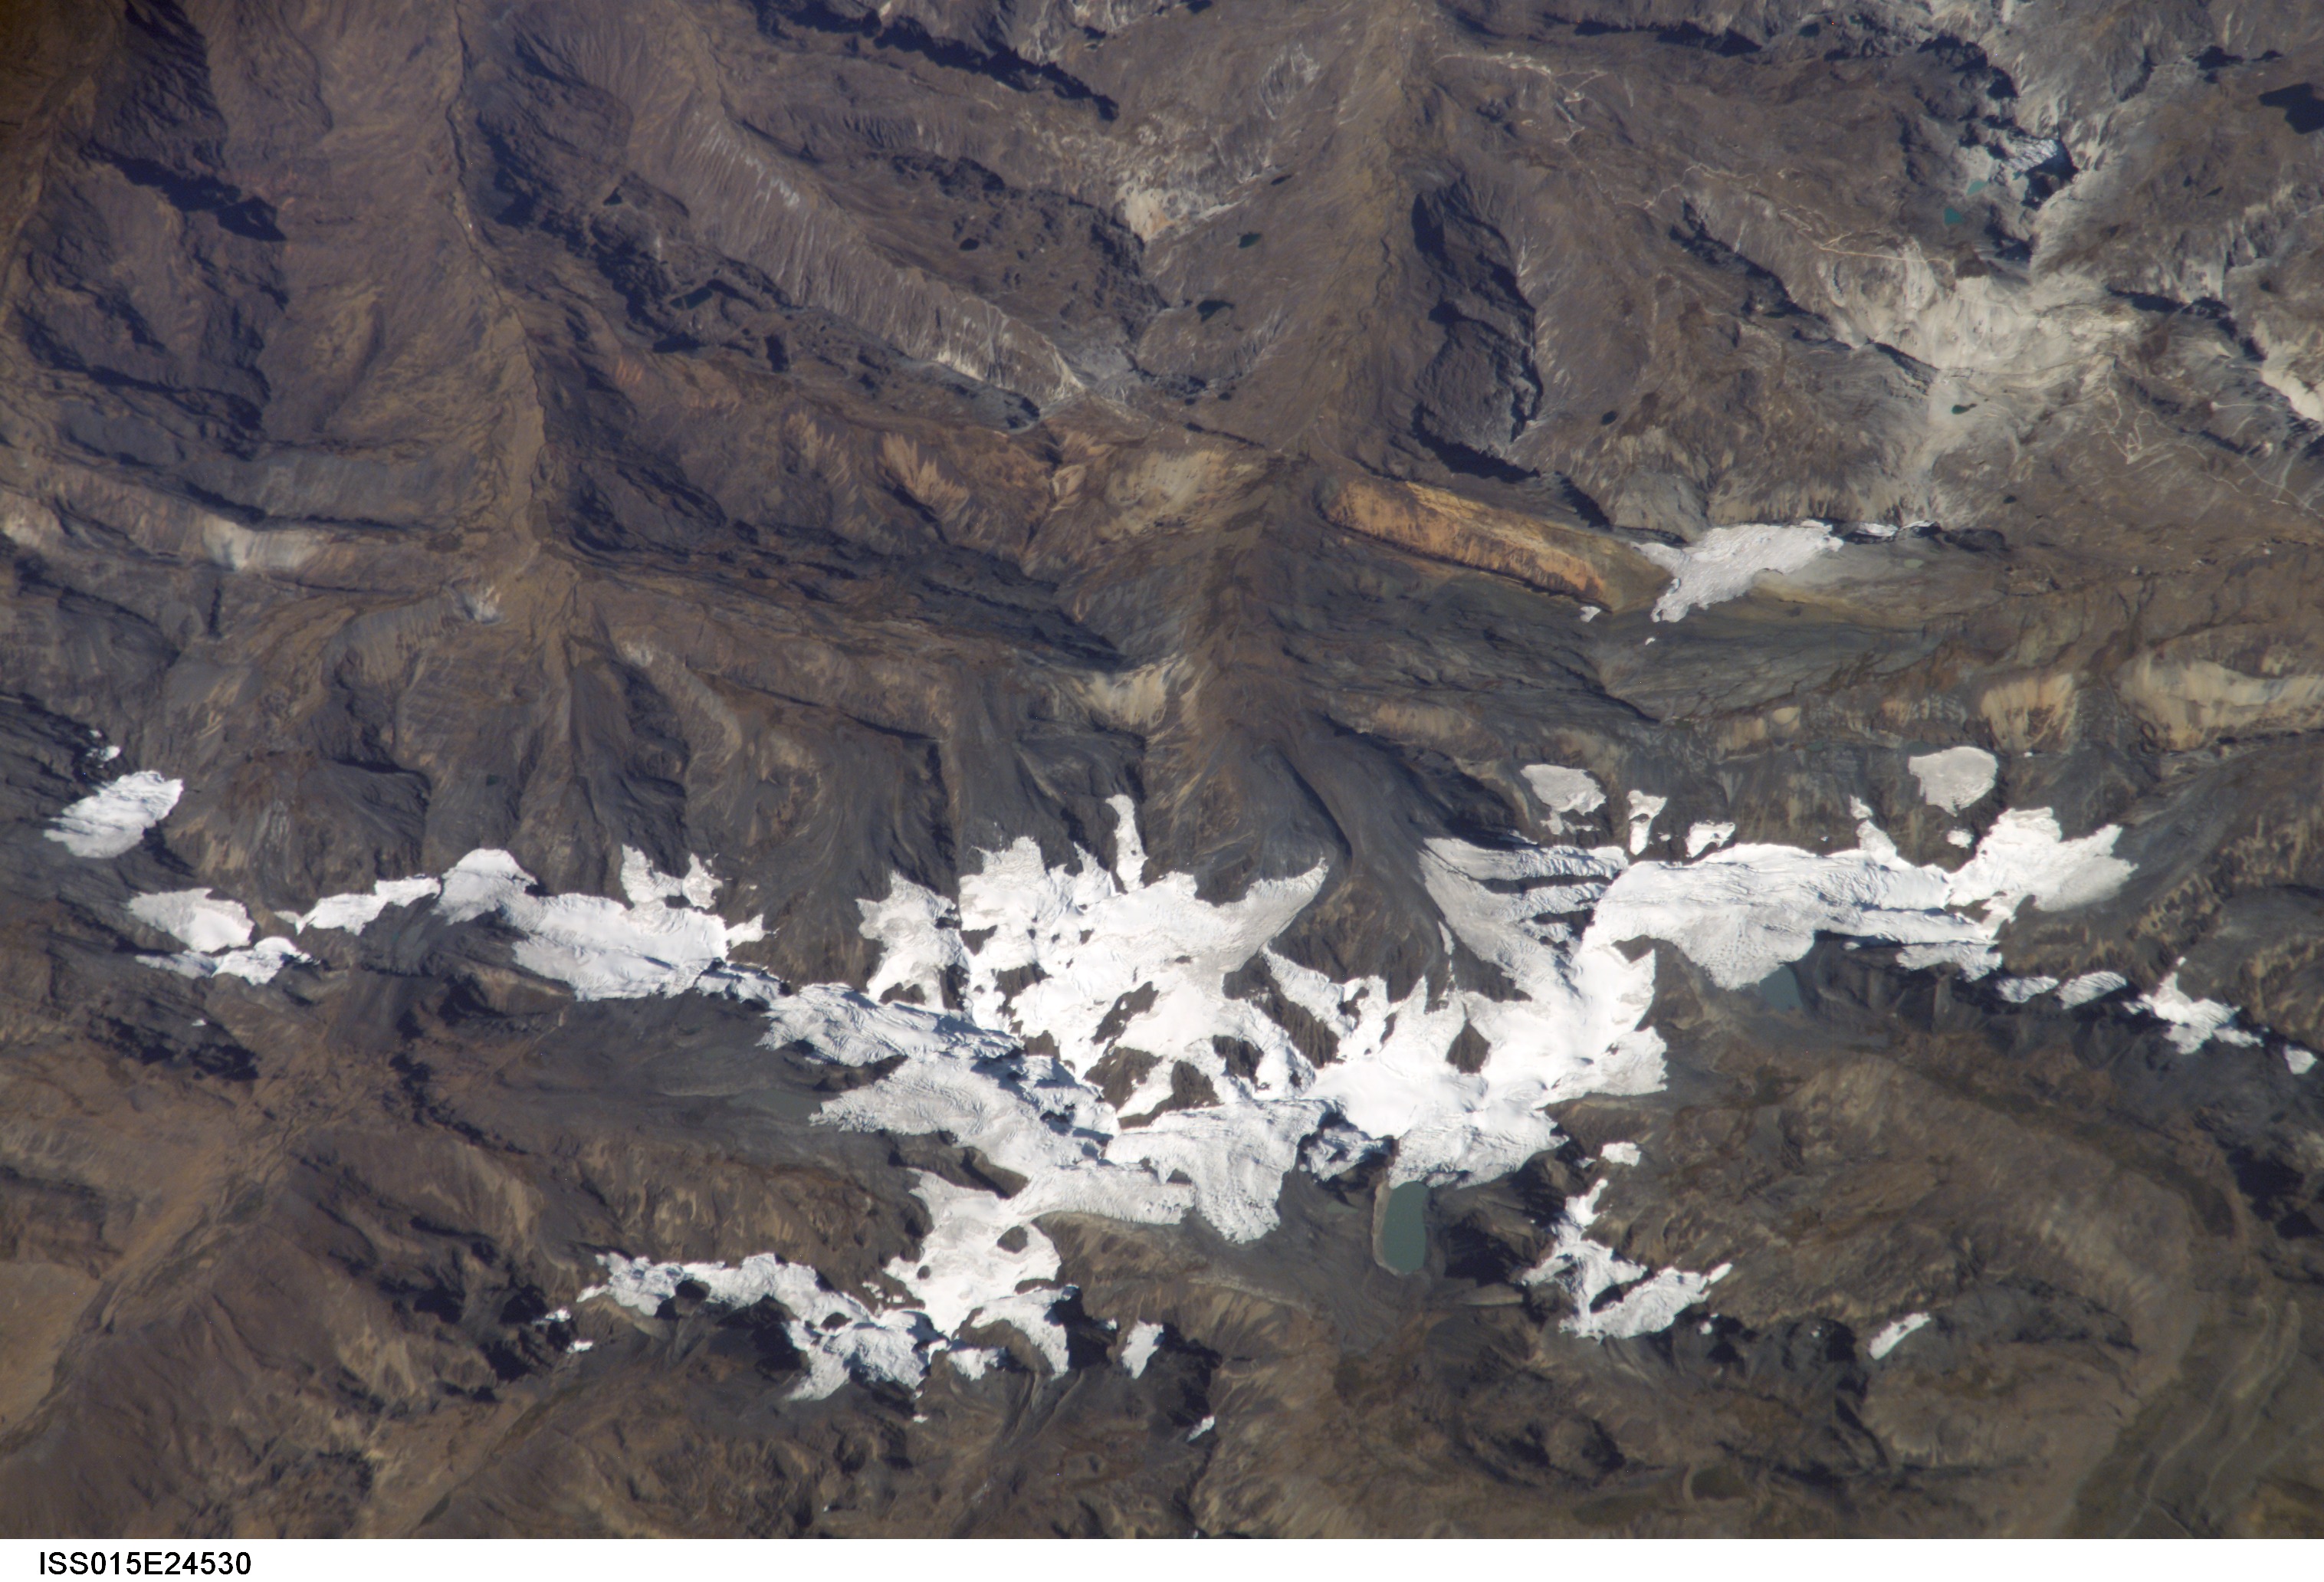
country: PERU
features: N. CORDILLERA DE CARABAYA, GL.
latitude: -13.4
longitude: -71.1
